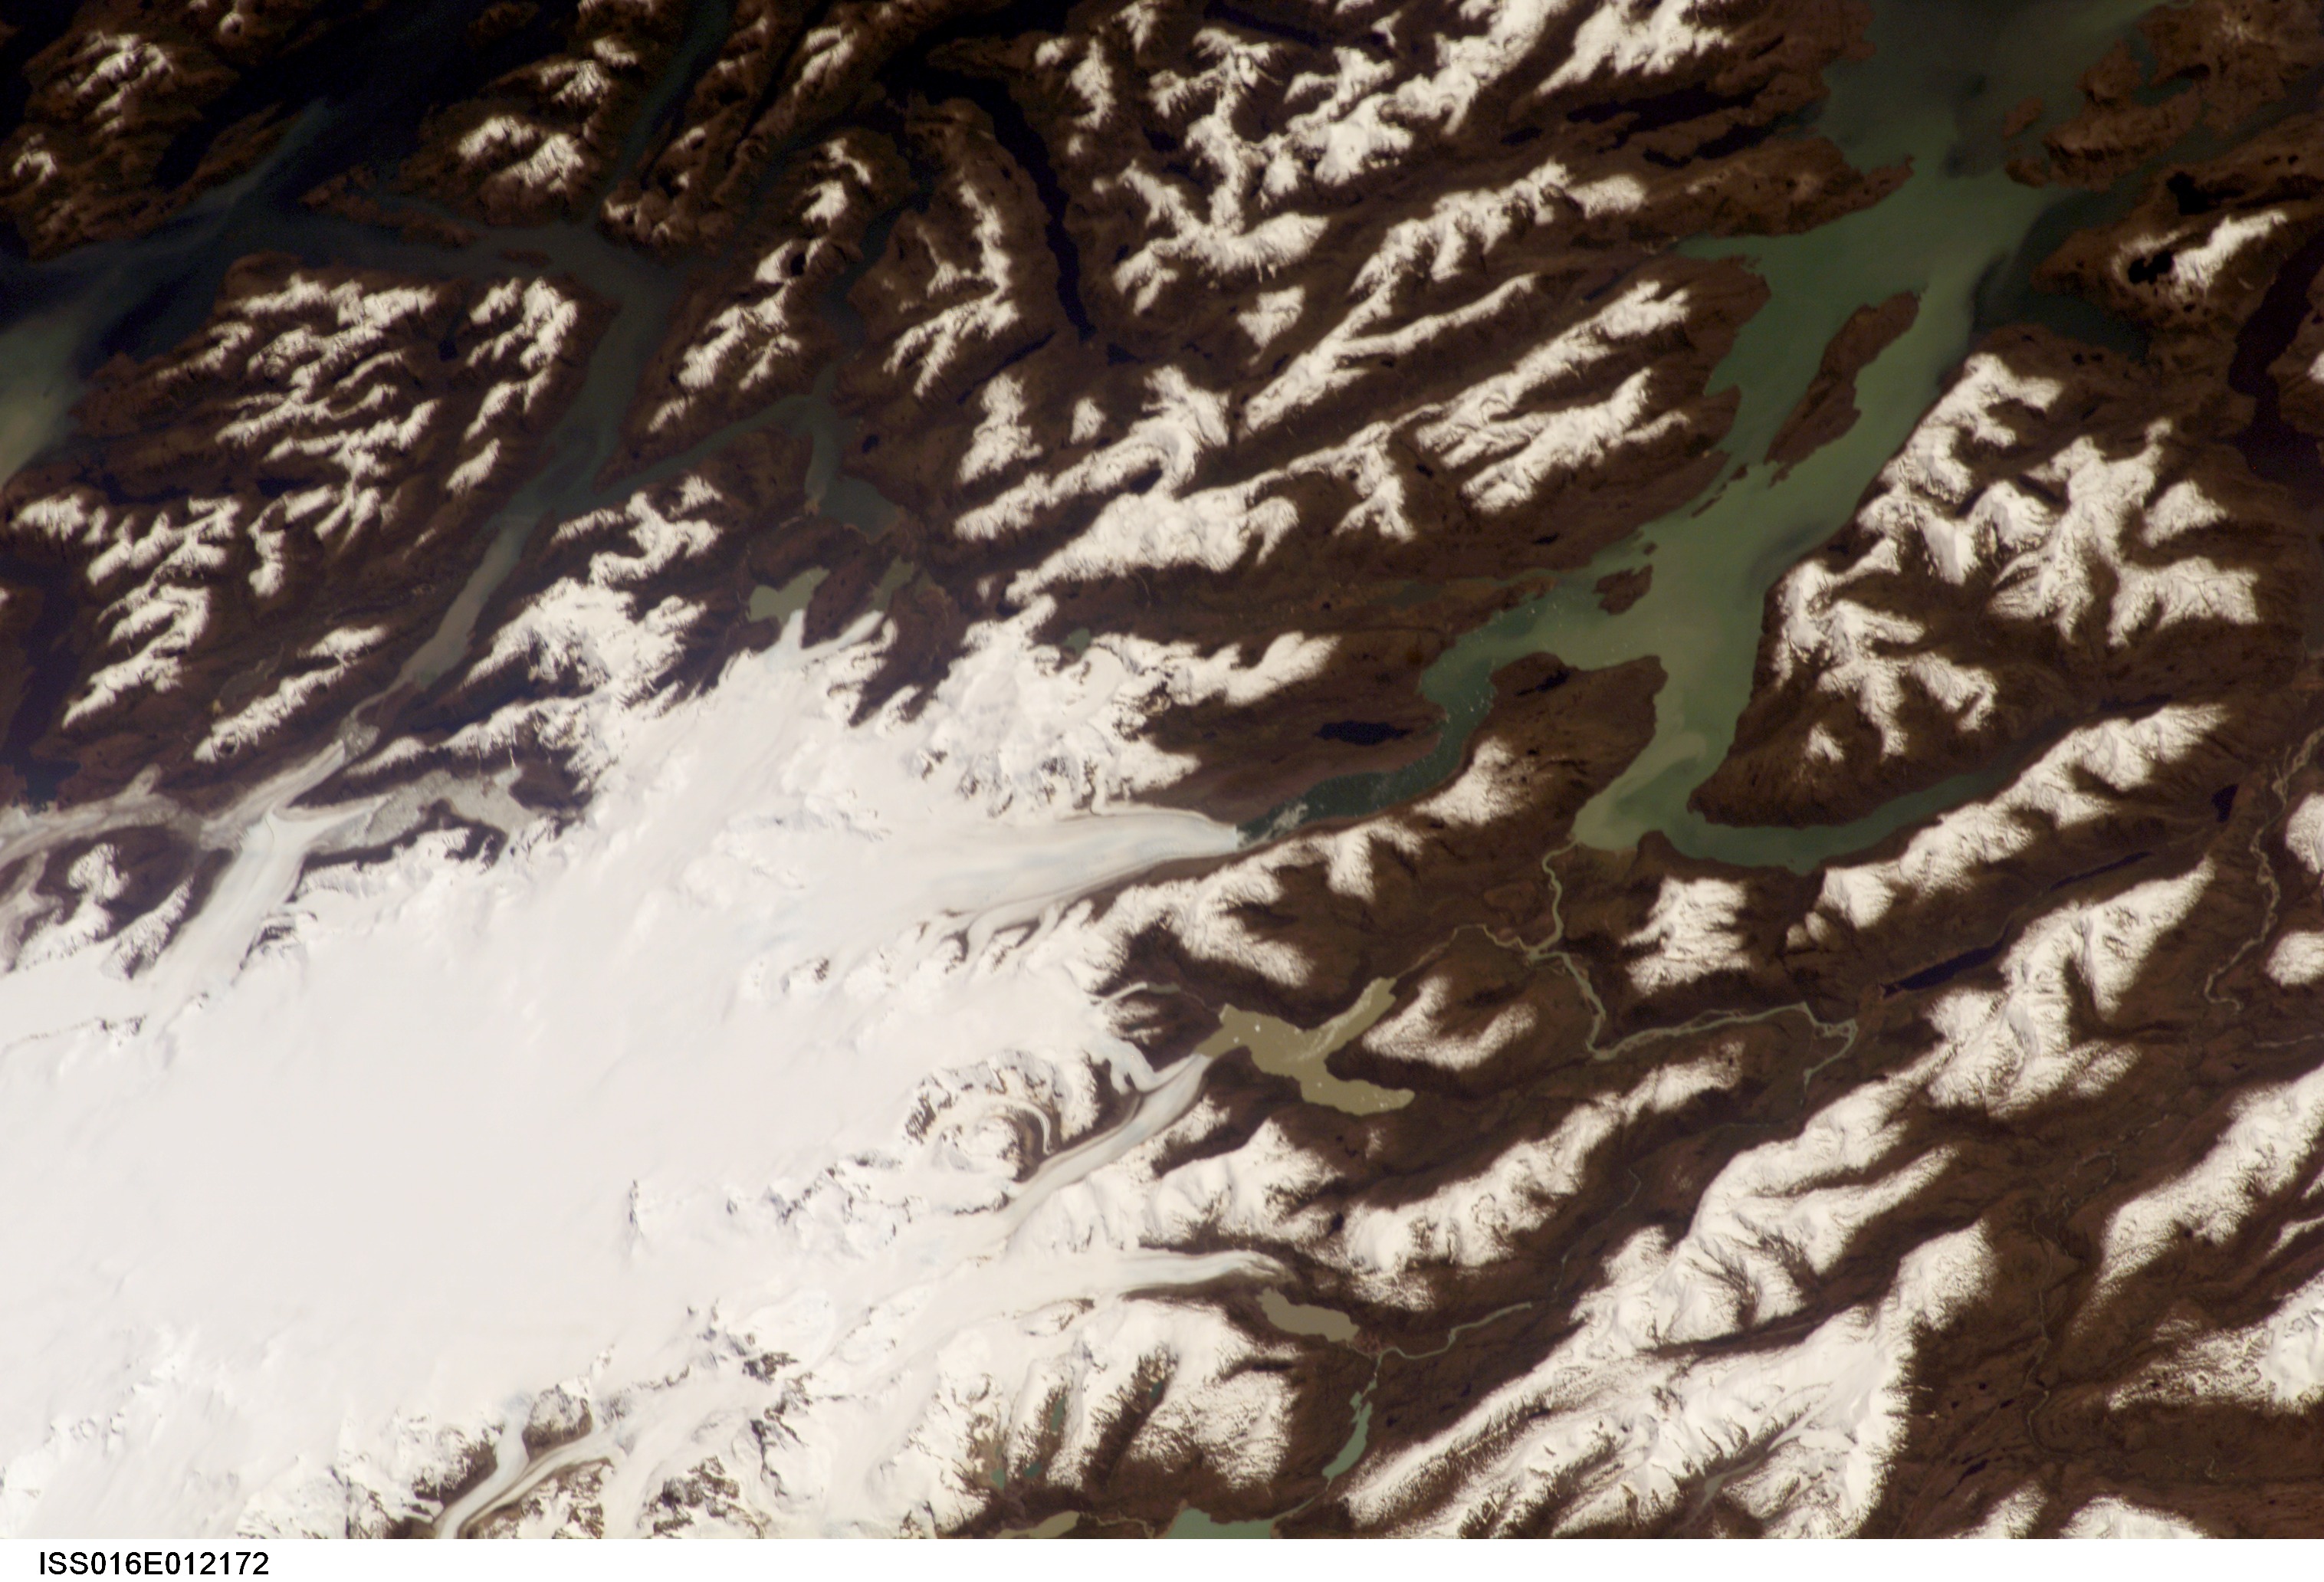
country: CHILE
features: CALEN FJORD, ICE FIELD
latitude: -48.0
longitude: -73.5
